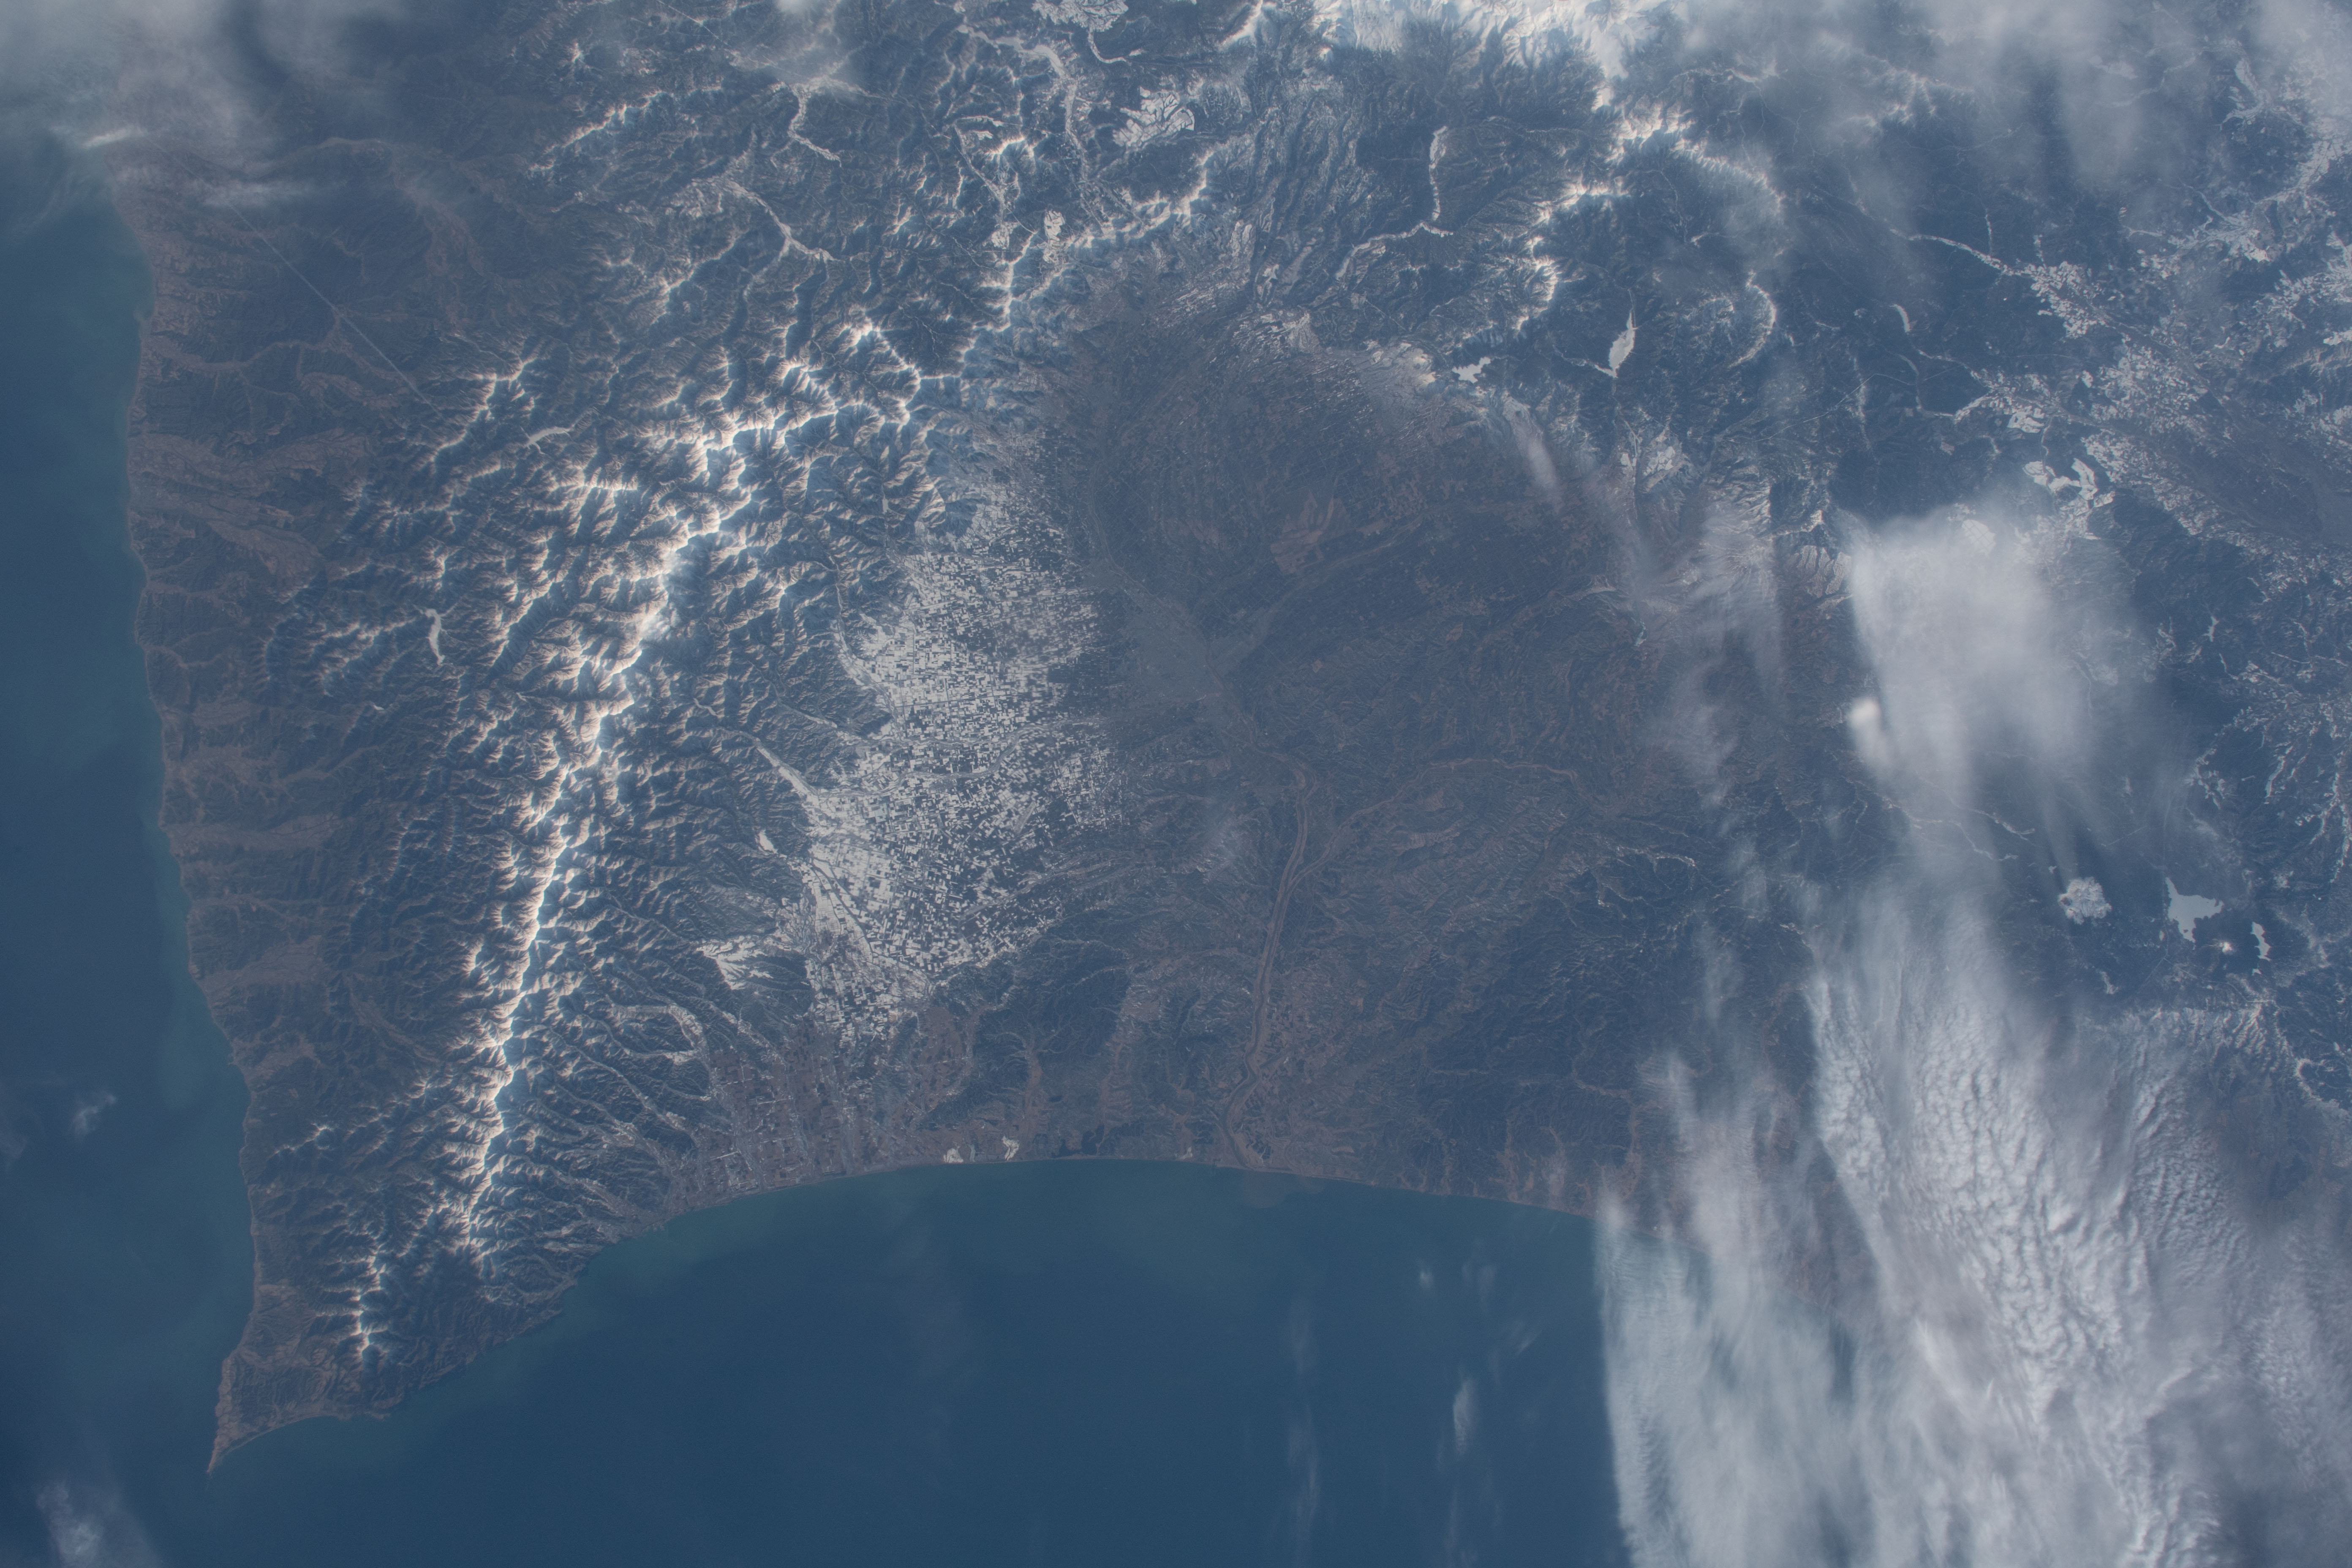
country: JAPAN
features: AKAN NATIONAL PARK, LAKE MASHU, LAKE KUSSHARO, DAISETSUZAN NATIONAL PARK, HIDAKA MOUNTAINS, MOUNT KAMUIEKUUCHIKAUSHI
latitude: 43.0
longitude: 143.5
